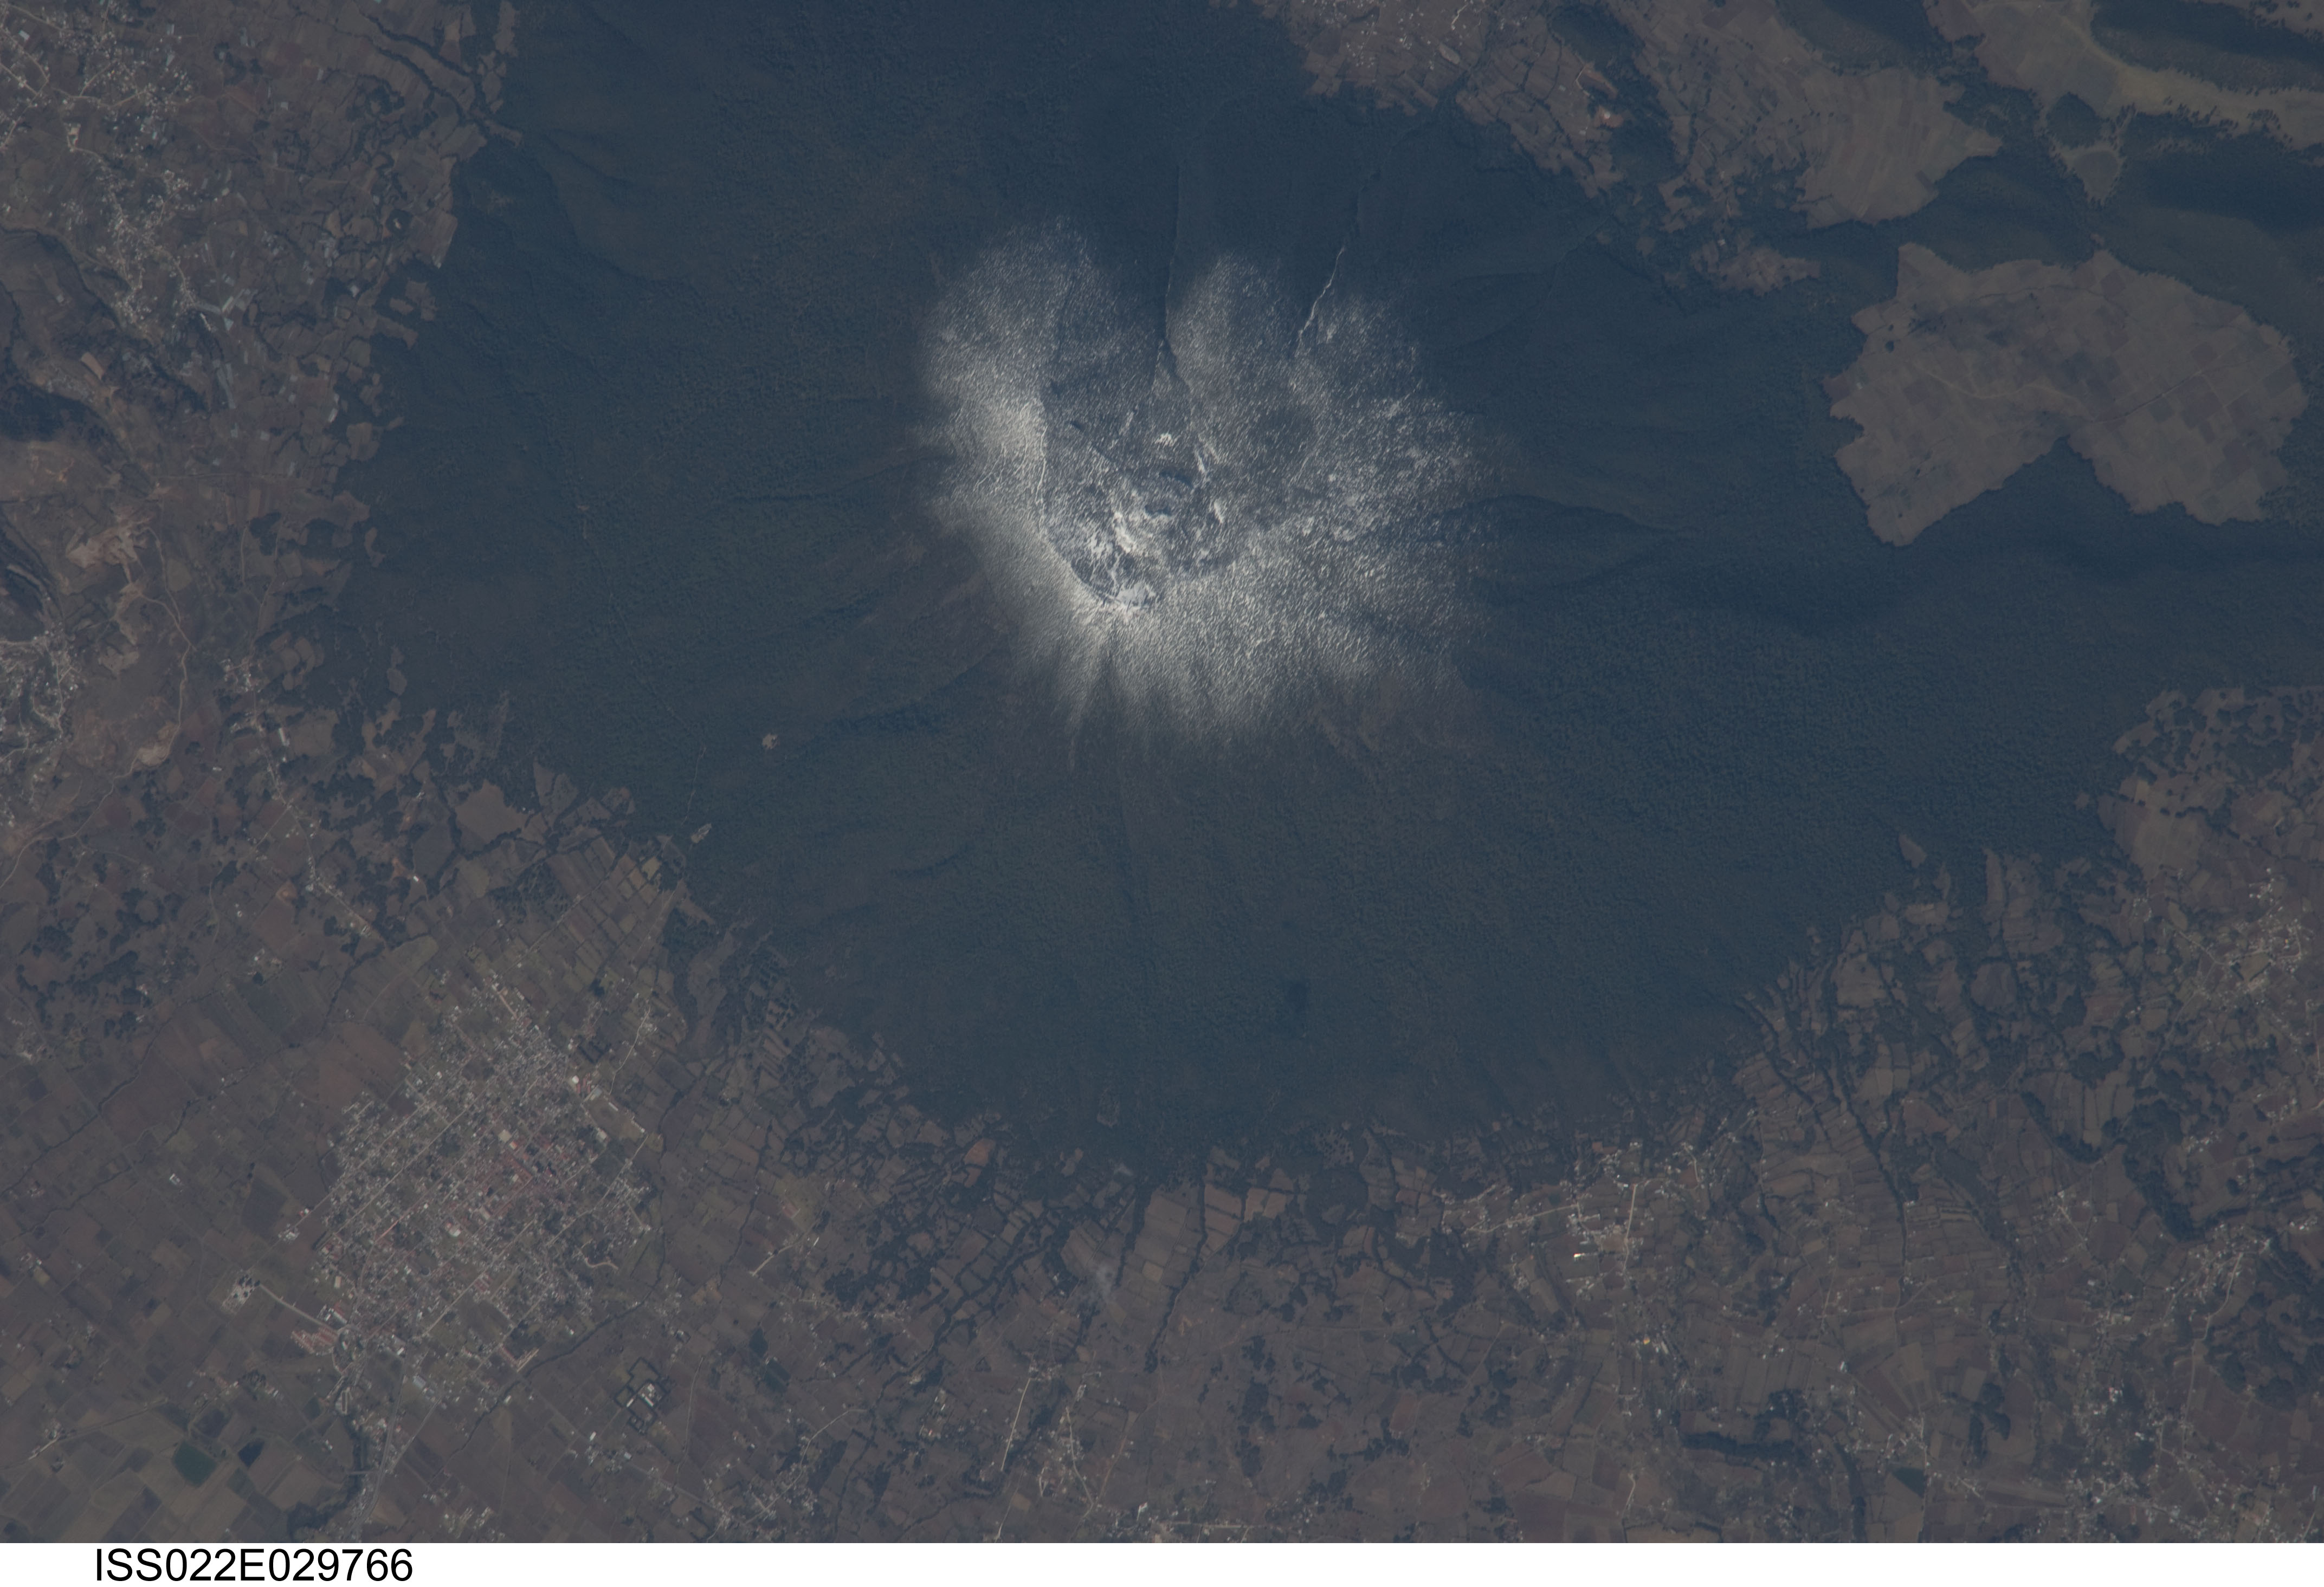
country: MEXICO
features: POPOCATEPETL
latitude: 19.0
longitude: -98.6
